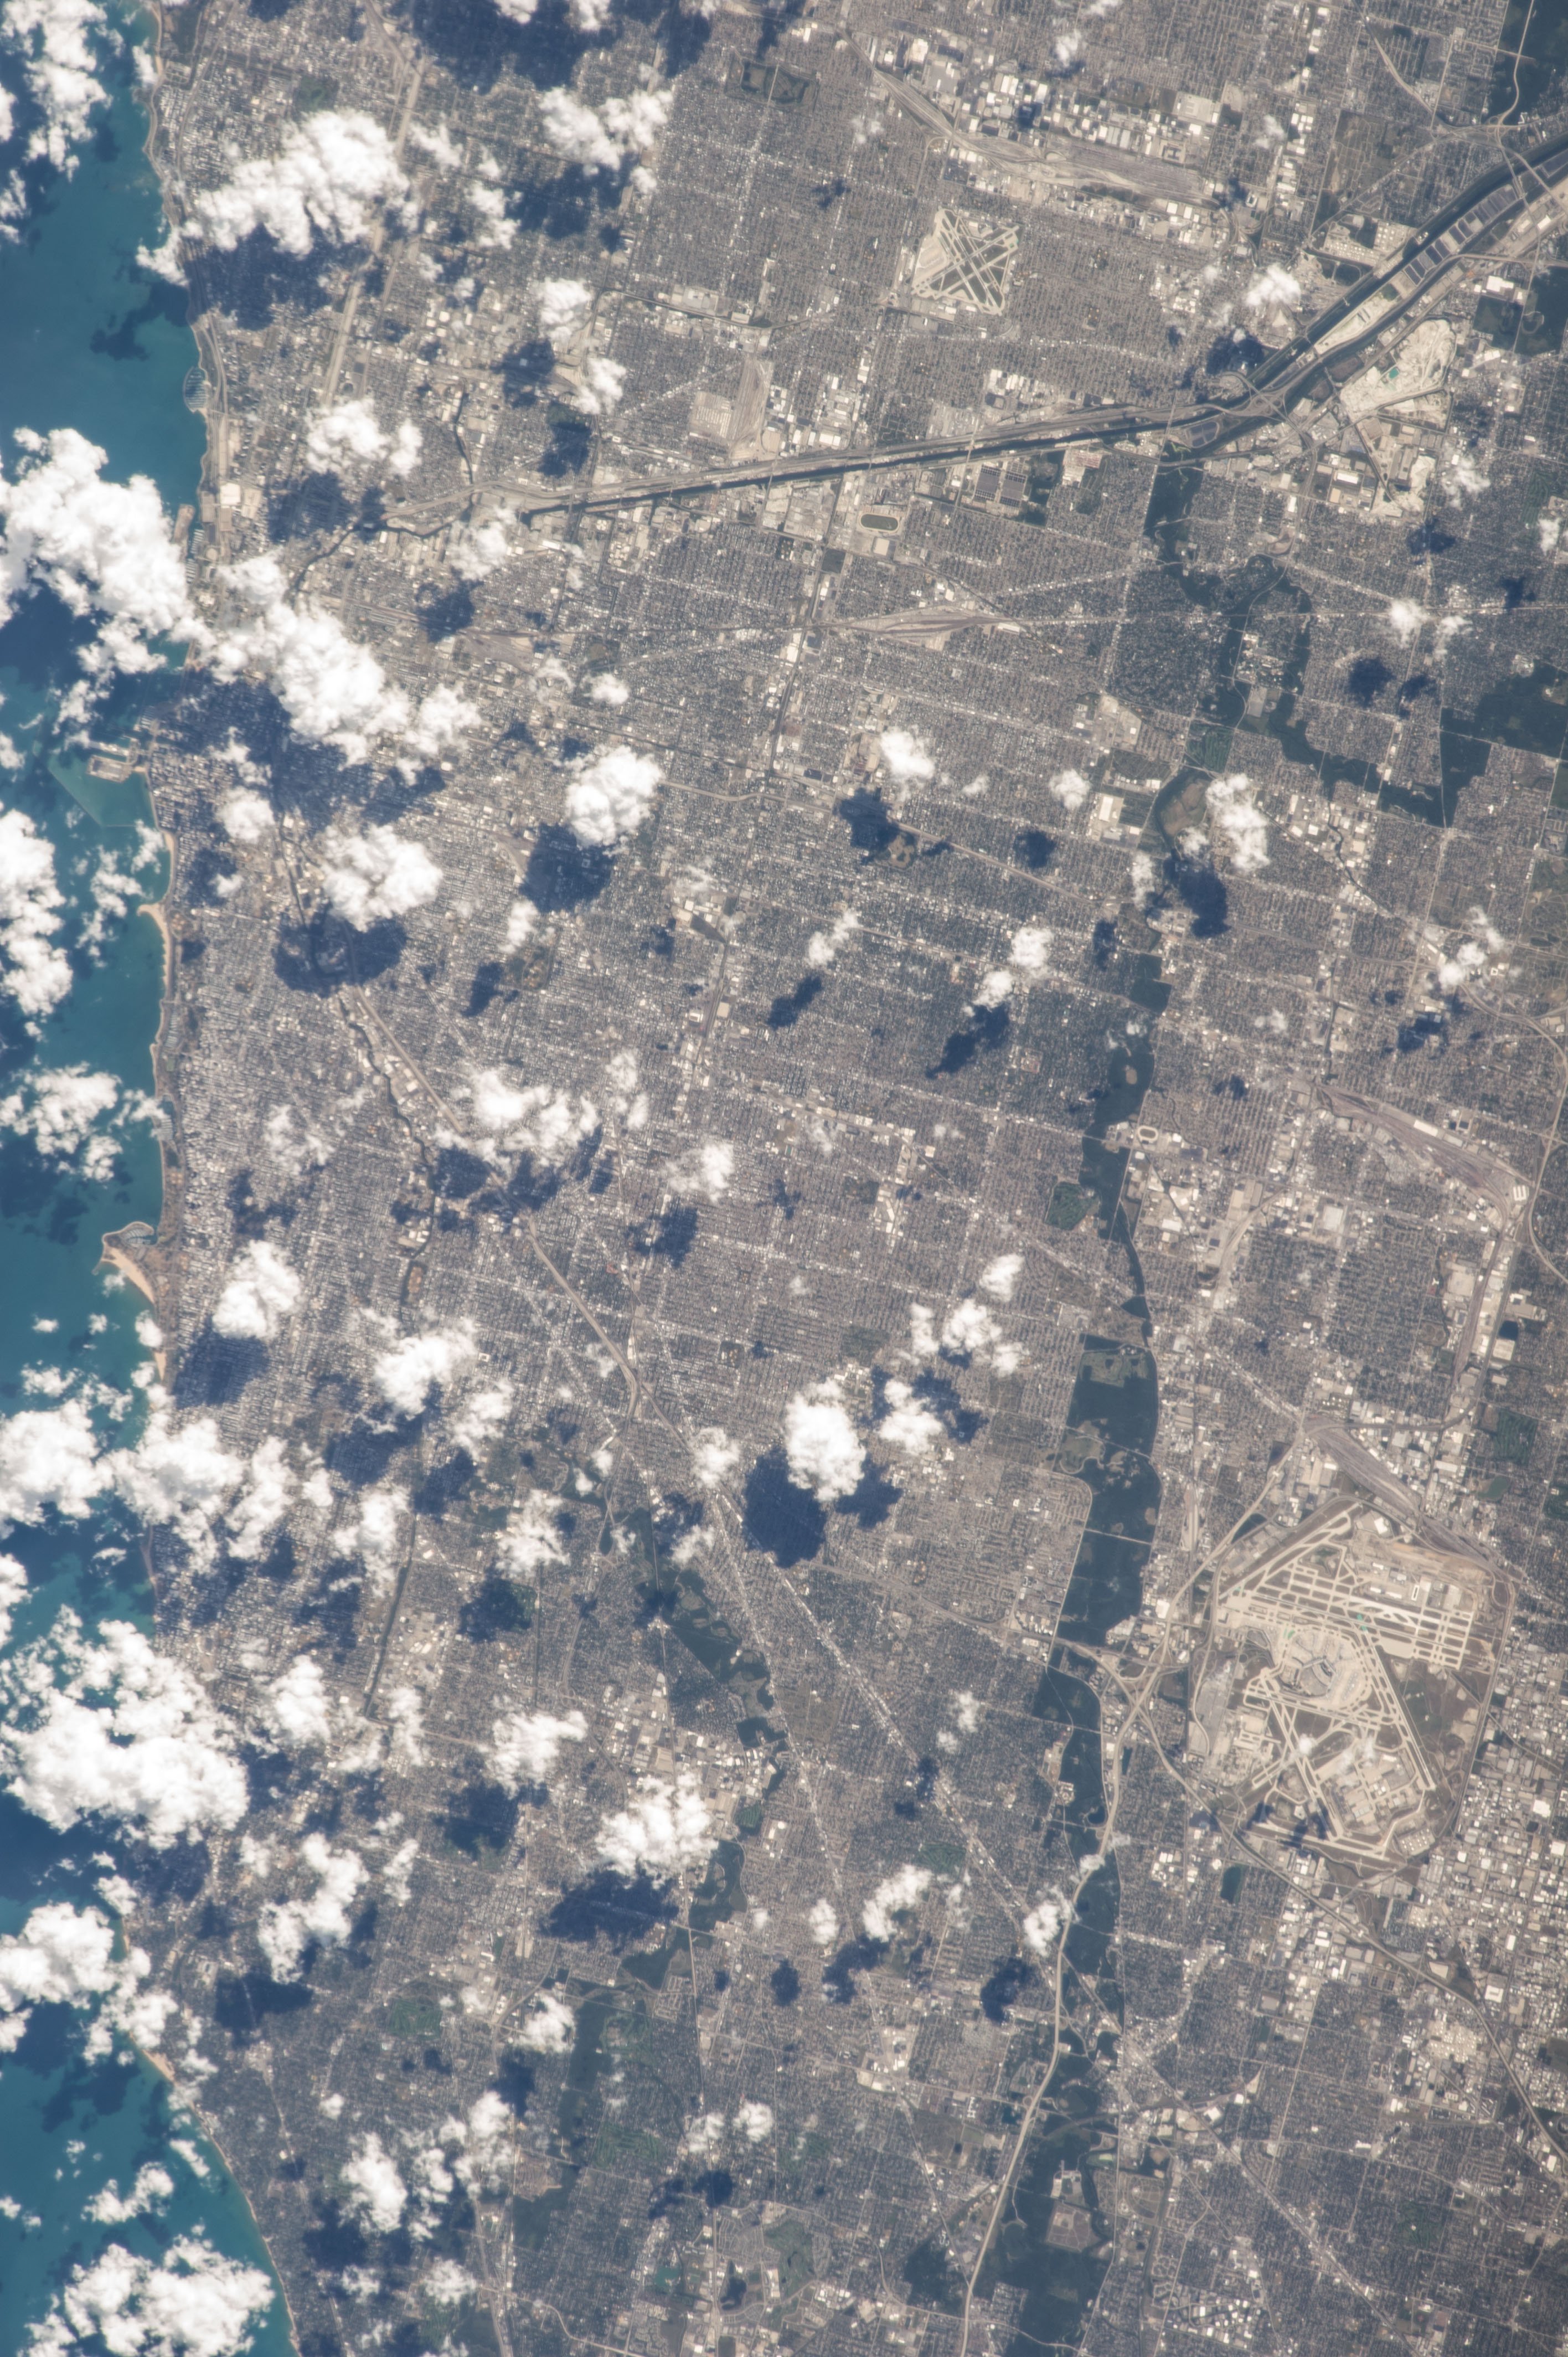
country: USA-ILLINOIS
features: CHICAGO, L. MICHIGAN, O'HARE AIRPORT, DES PLAINES R., CANAL, URBAN AREAS
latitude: 41.9
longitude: -87.8
